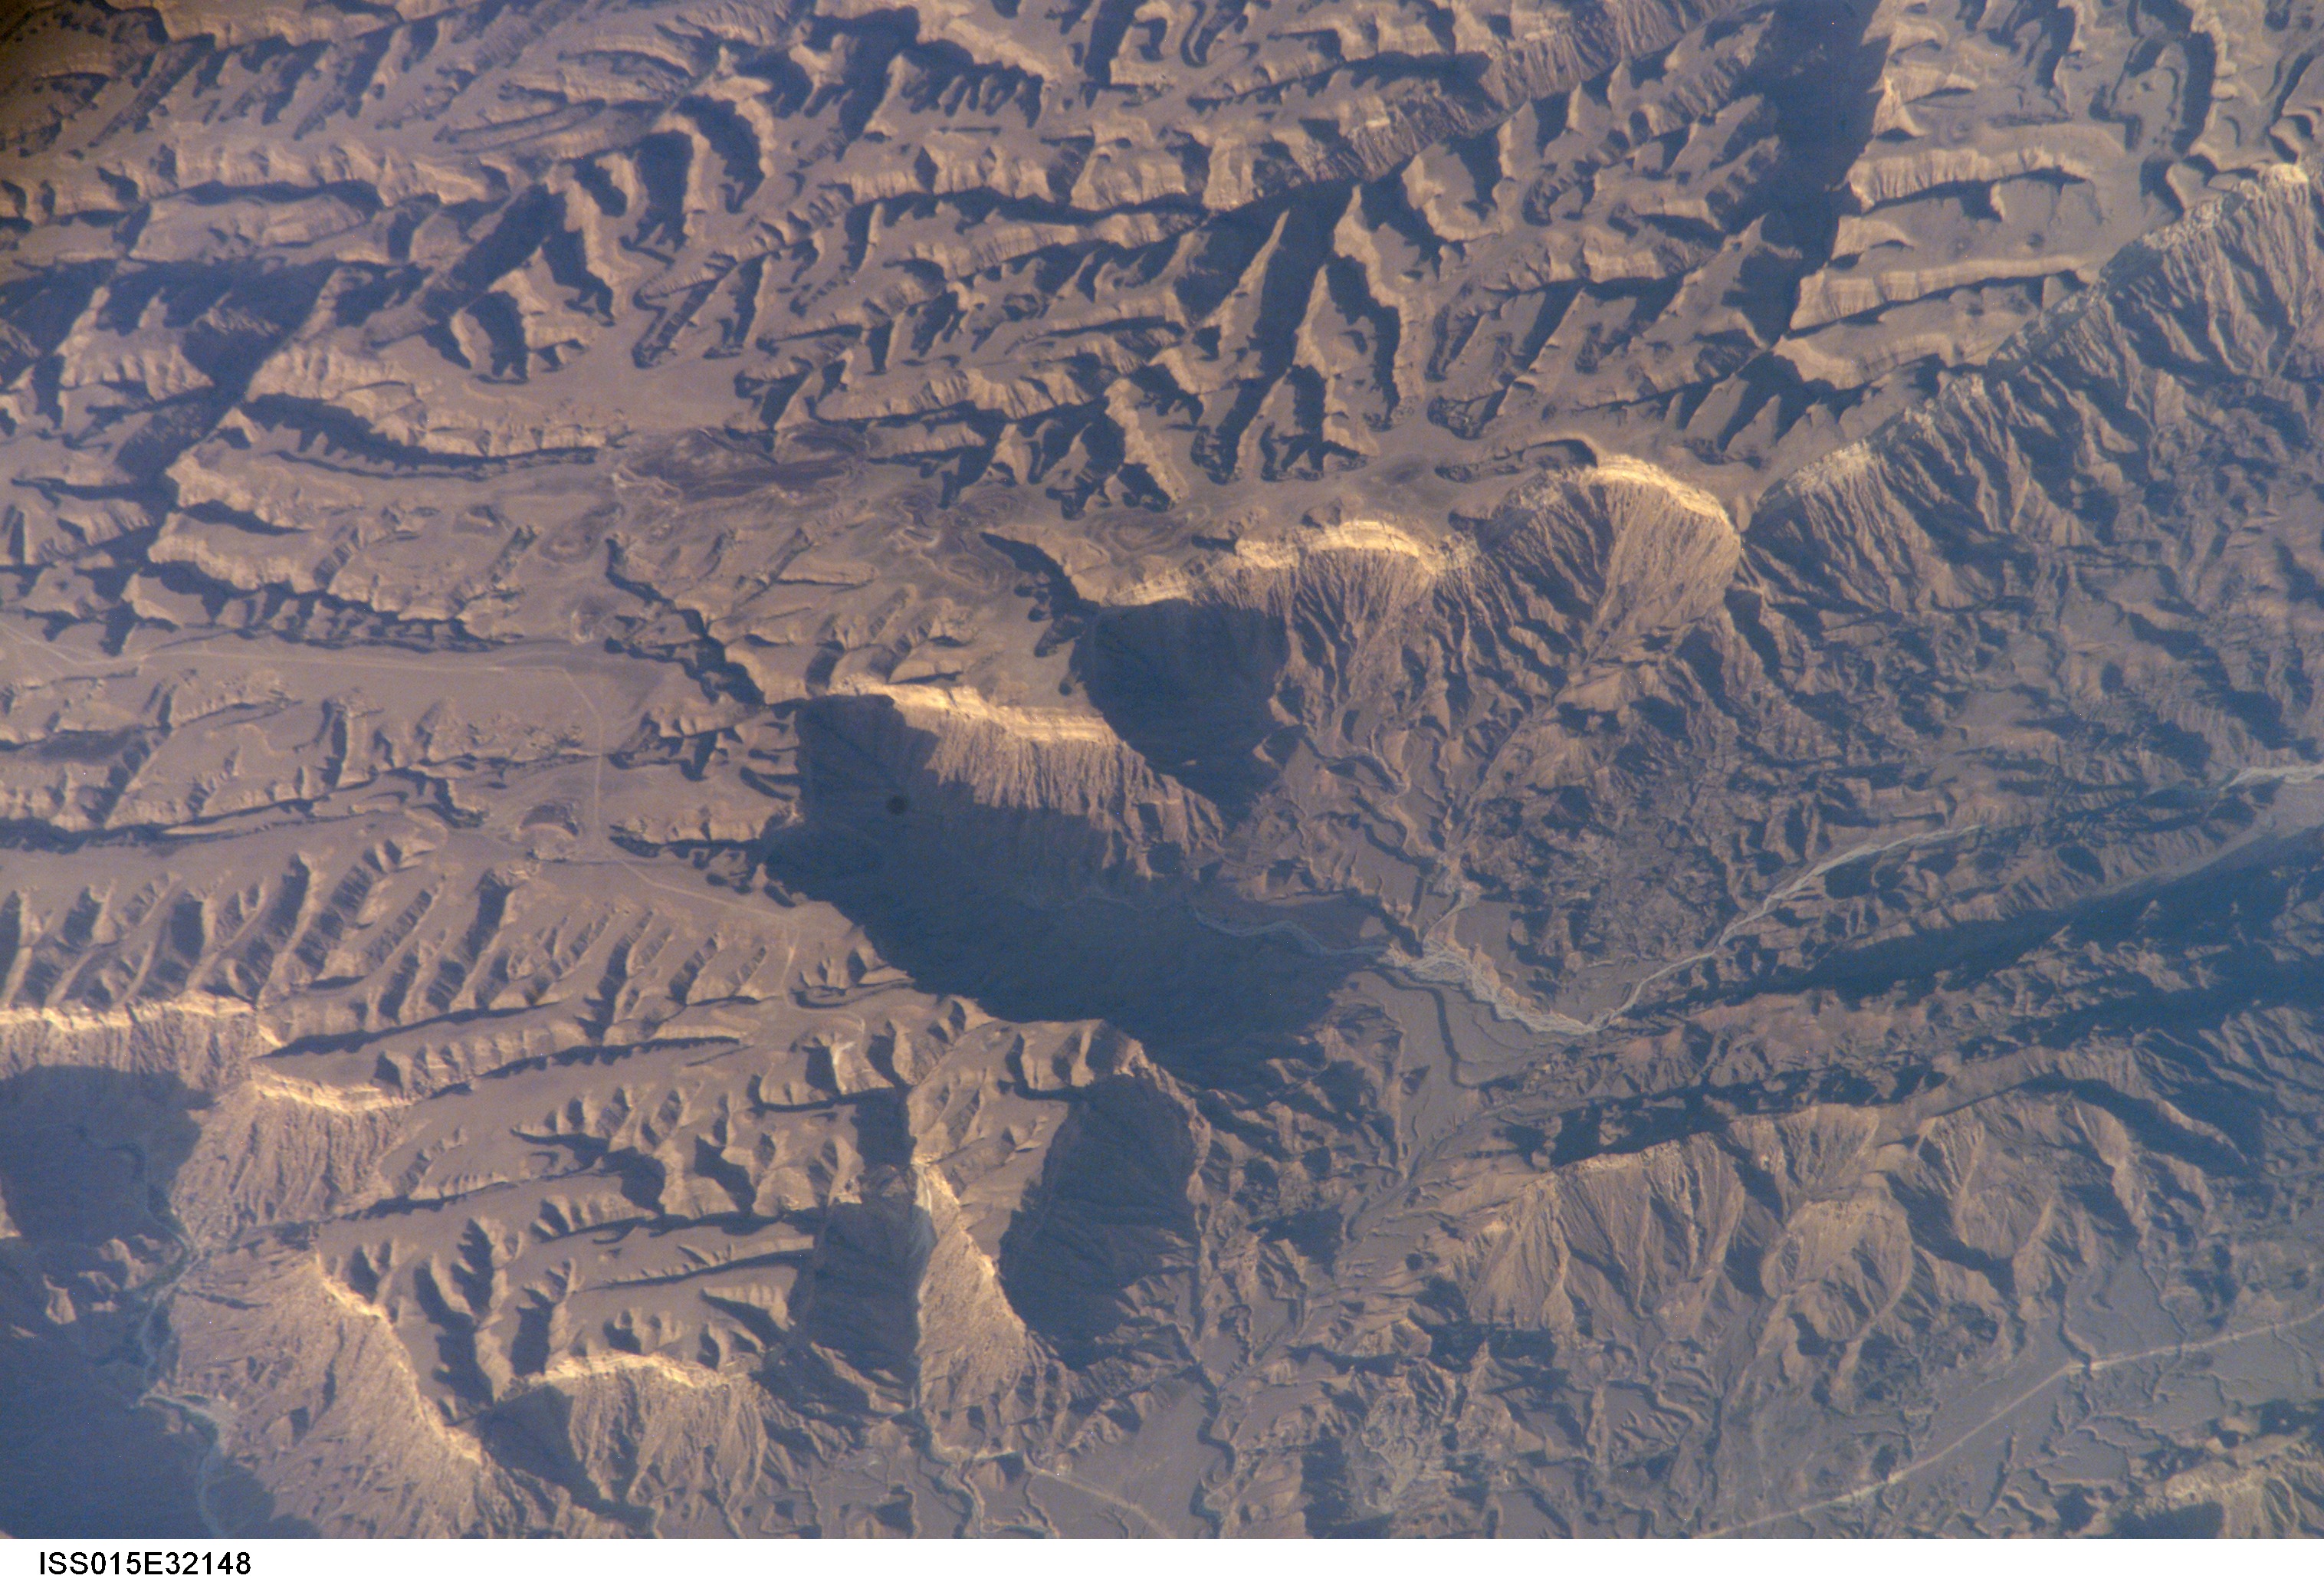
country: YEMEN
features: BLUFFS, RAVINES, AMAQIN DRAIN.
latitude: 14.6
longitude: 47.4
